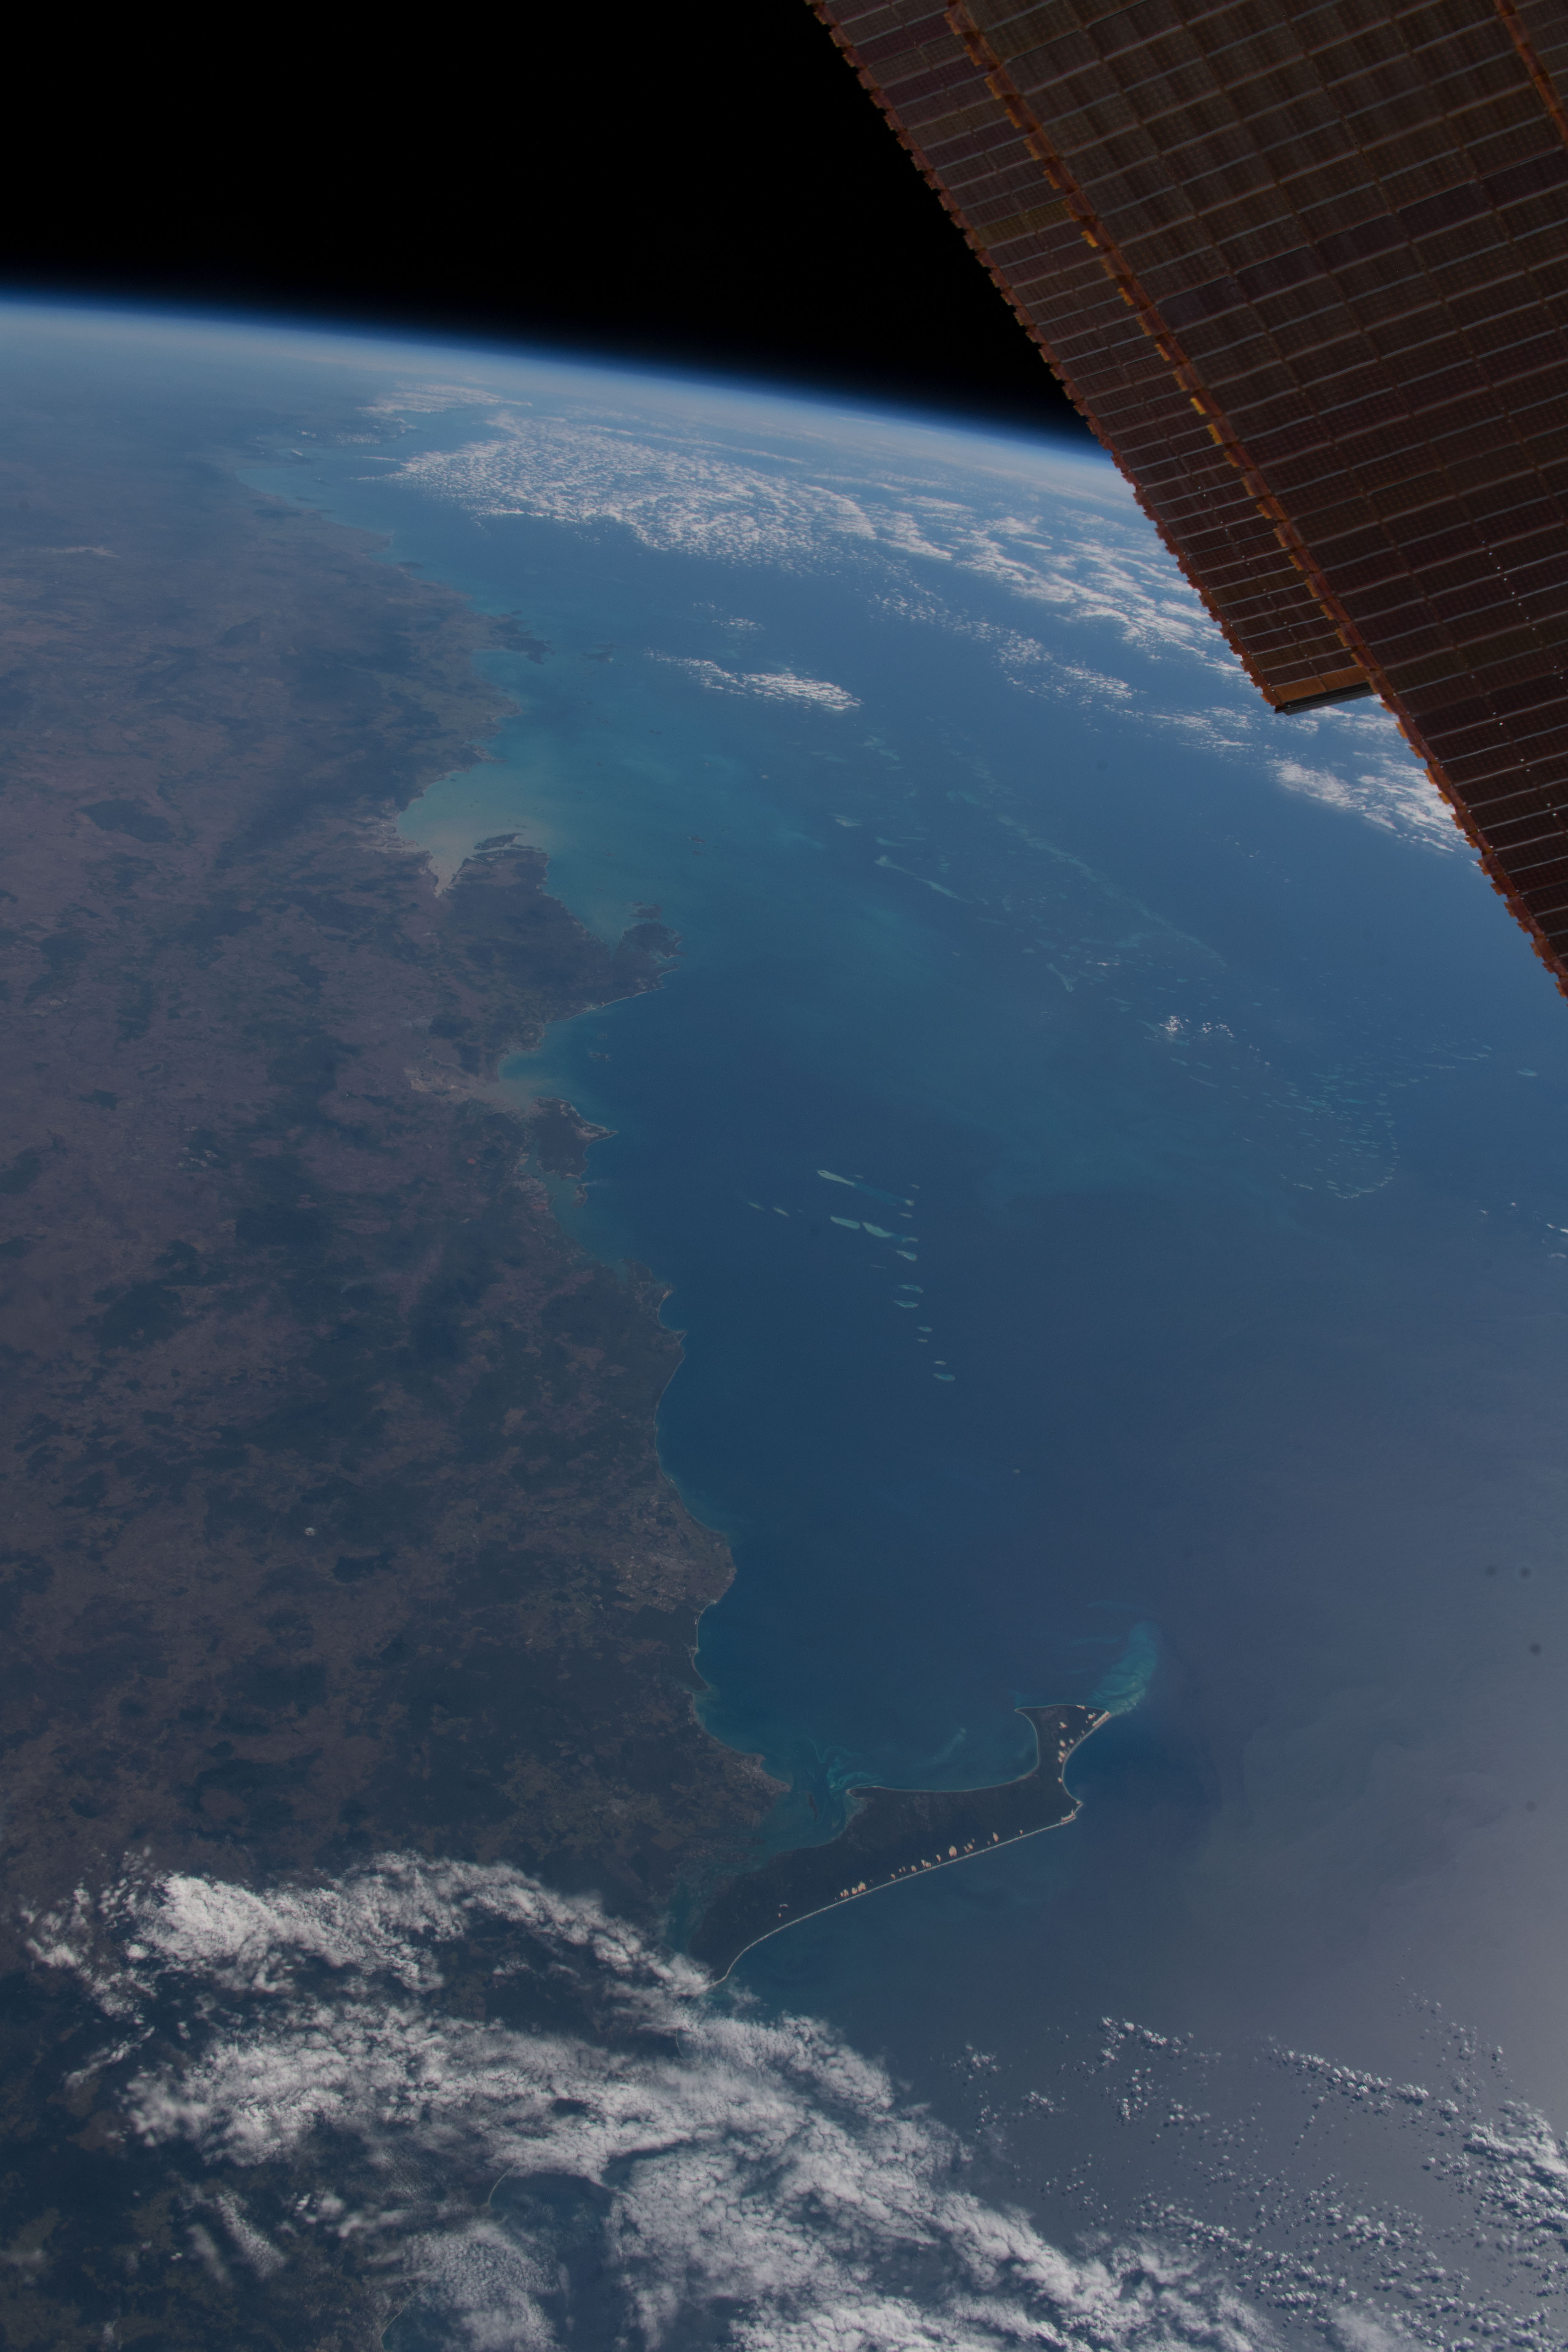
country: AUSTRALIA-Q
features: FRASER ISLAND, PACIFIC OCEAN, ROCKHAMPTON, HERON REEF, EARTH LIMB
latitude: -23.3
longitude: 151.6
